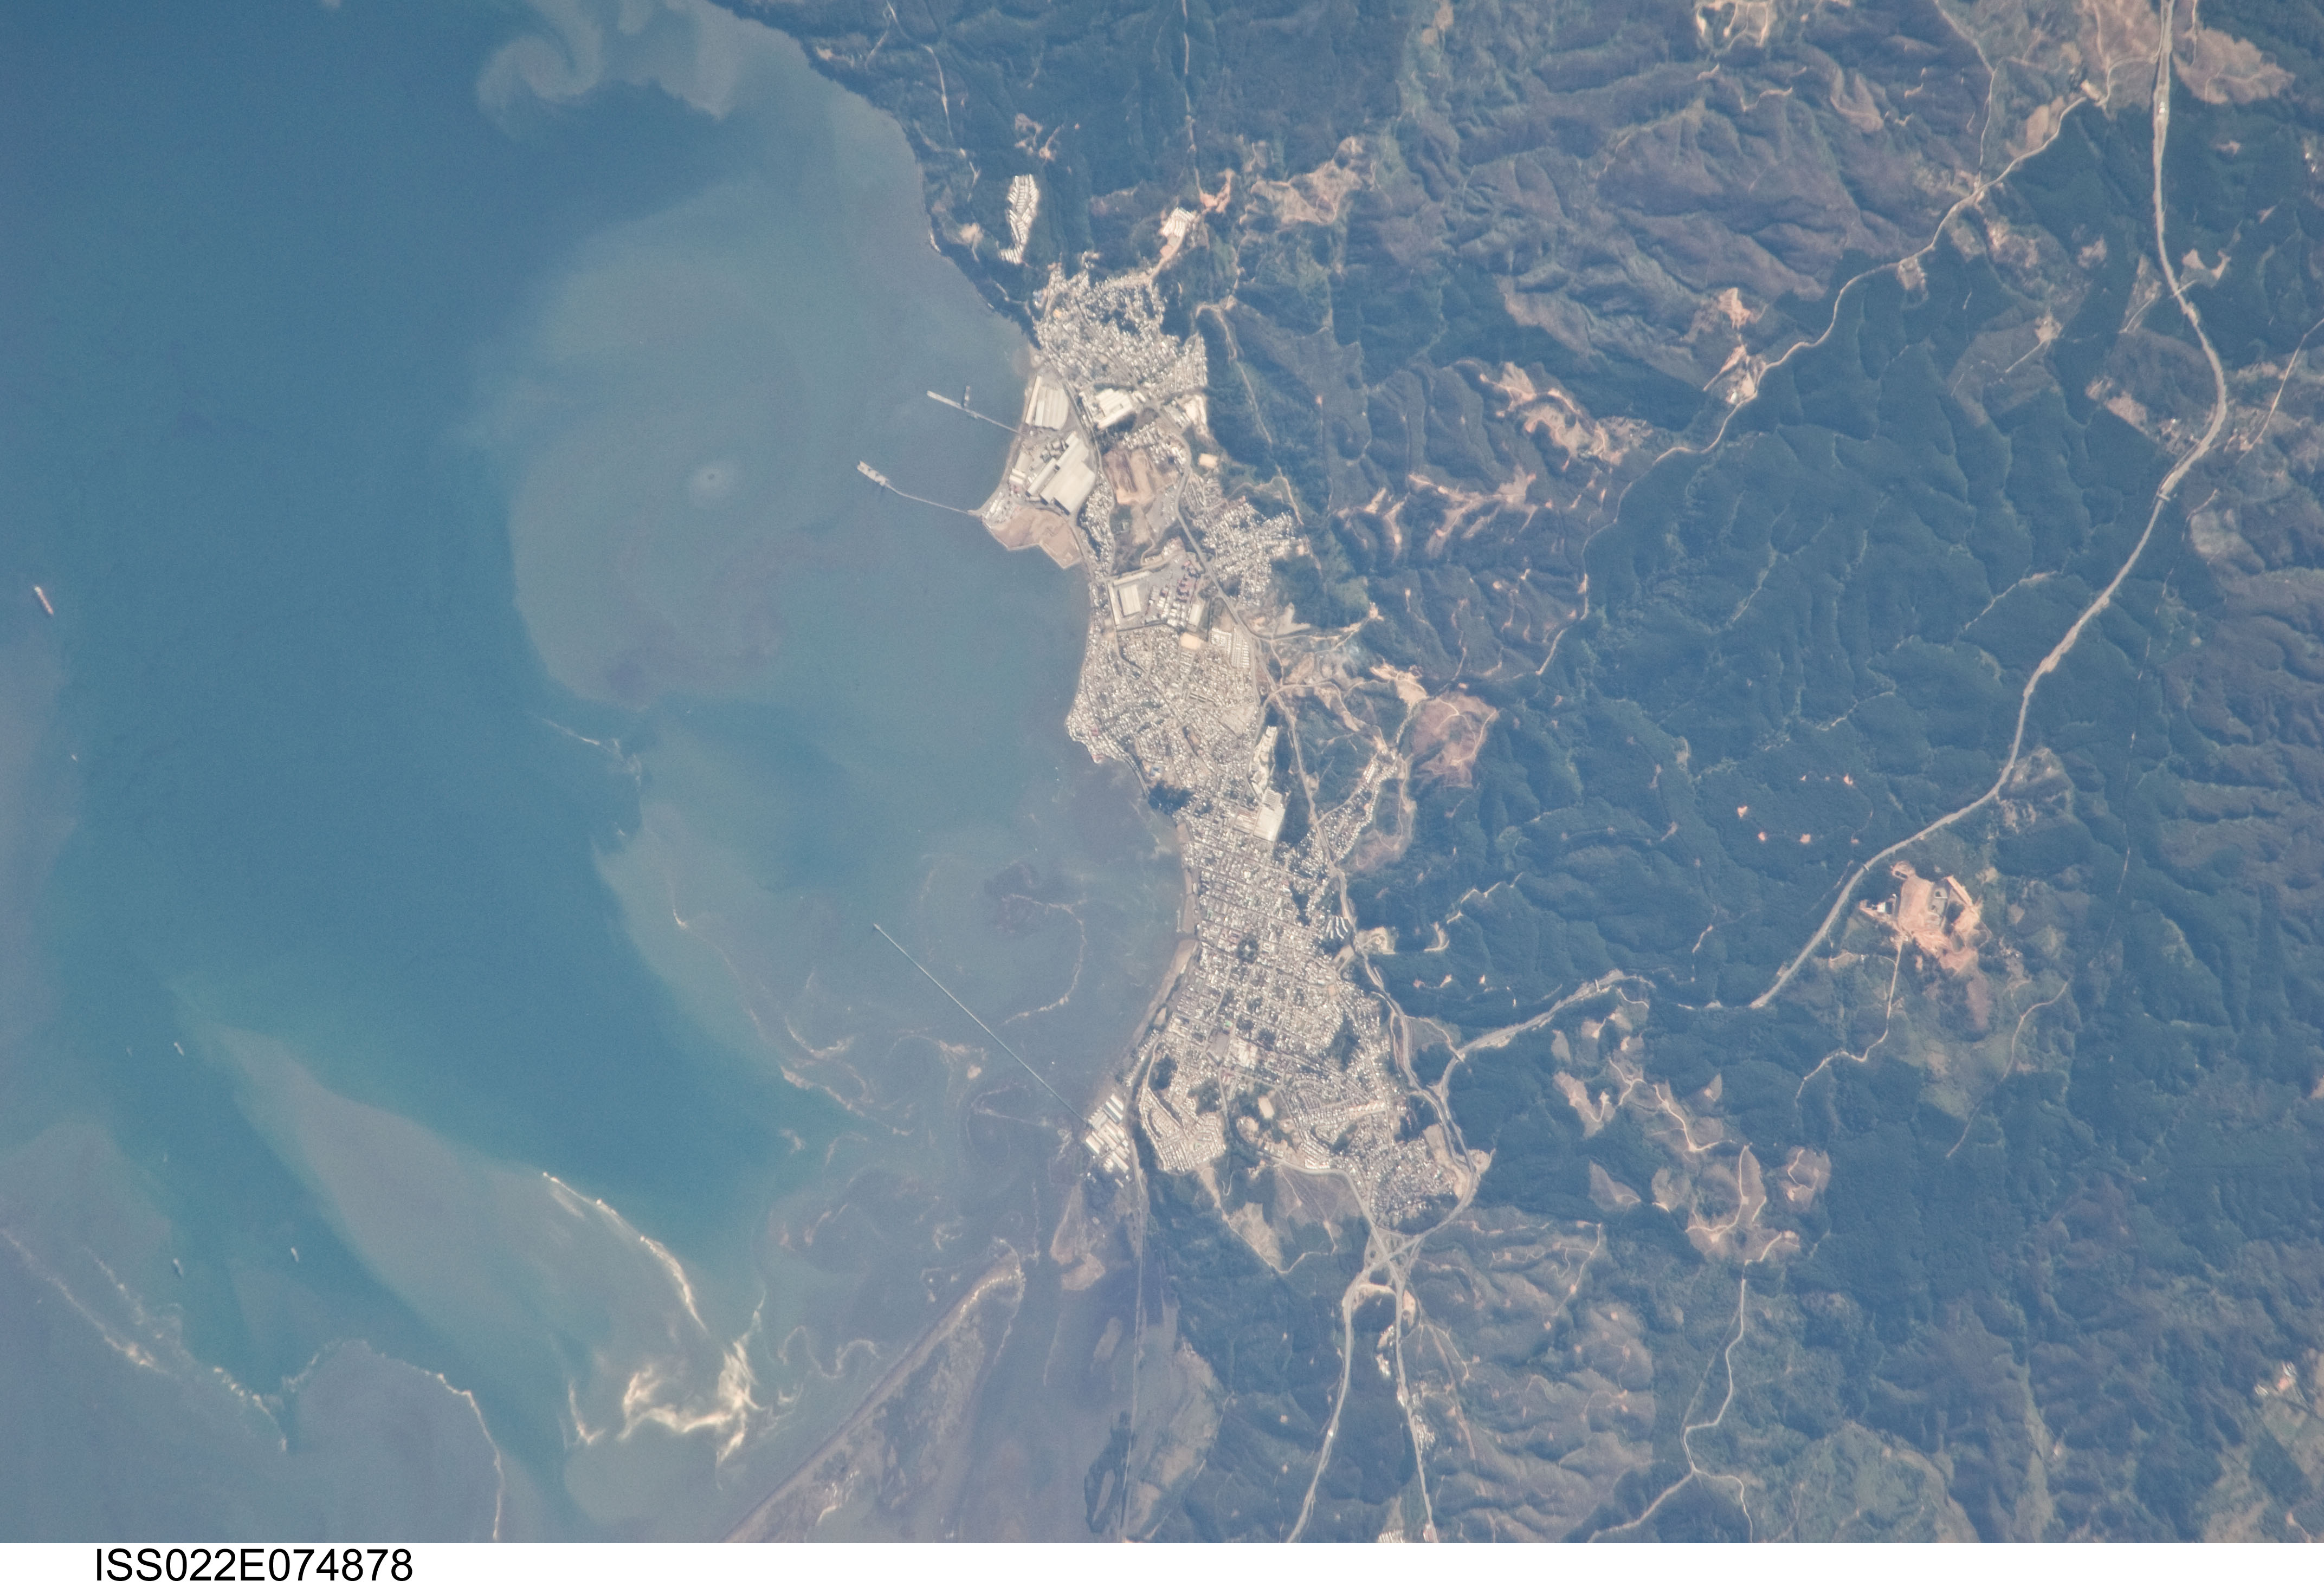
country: CHILE
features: TOME, CONCEPCION B., PORT, FOREST, MTS.
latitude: -36.7
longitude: -73.0
